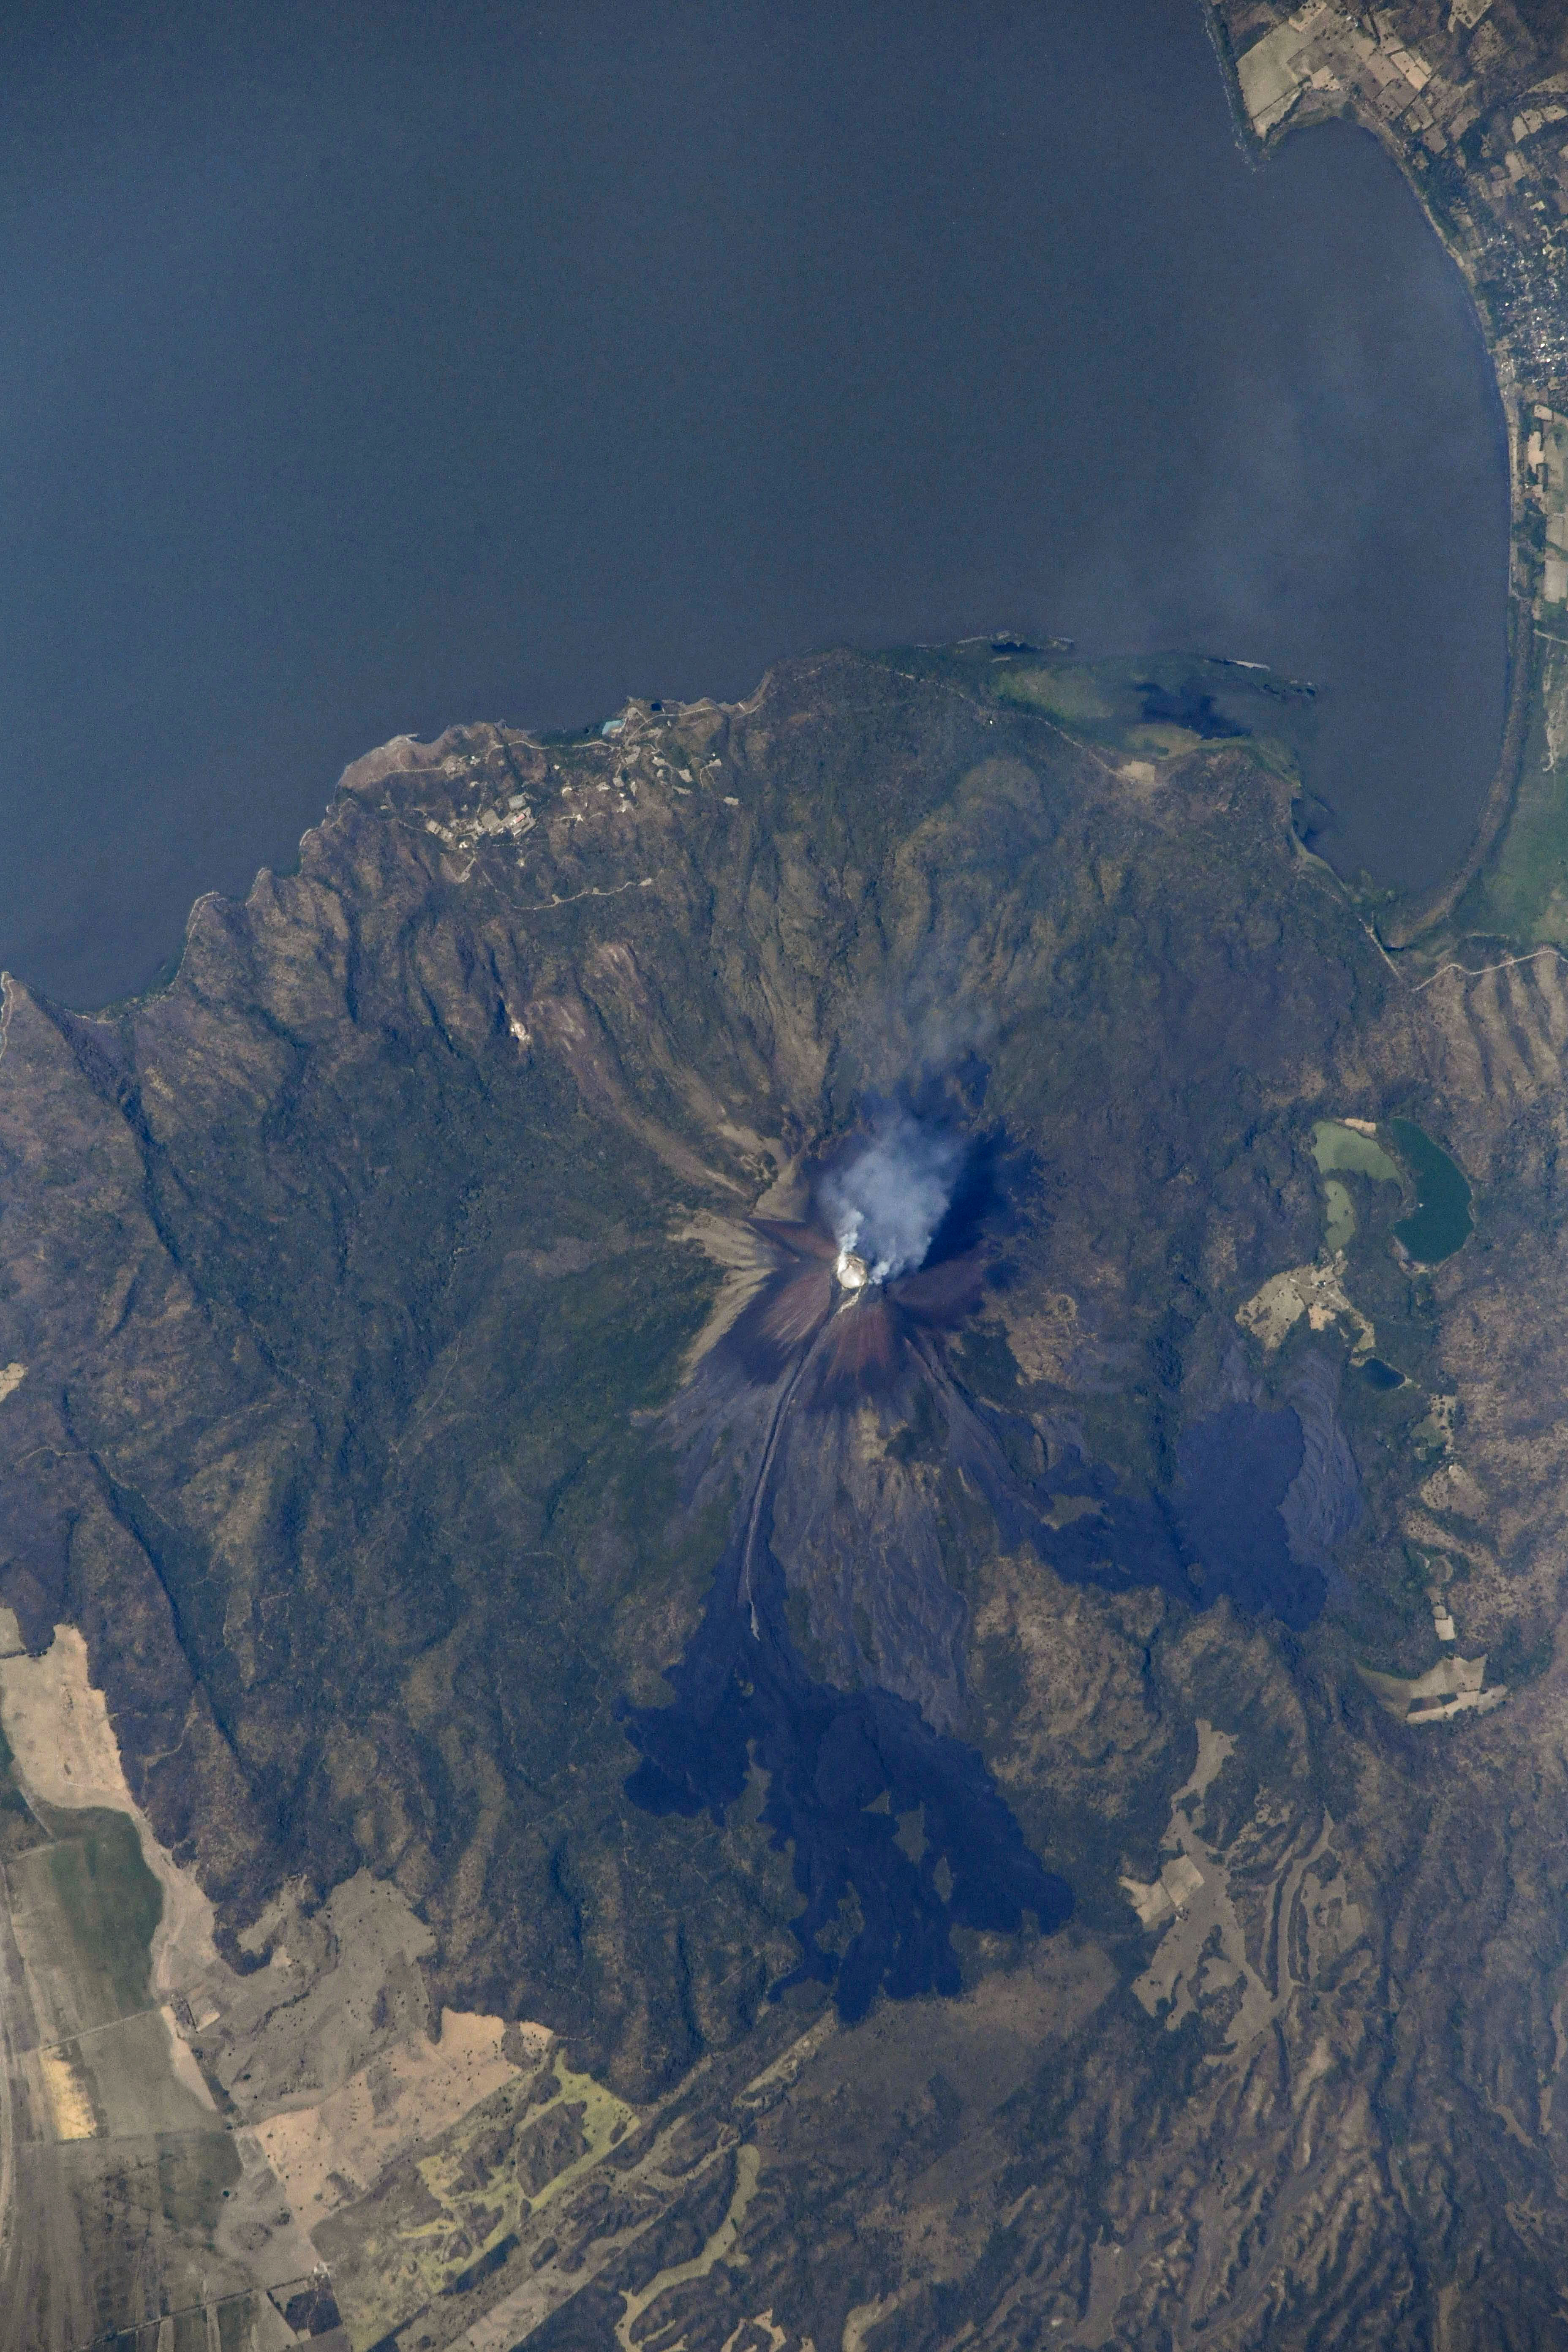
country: NICARAGUA
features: SMOKE PLUME, MOMOTOMBO VOLCANO, LAGO DE MANAGUA
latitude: 12.4
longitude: -86.5
